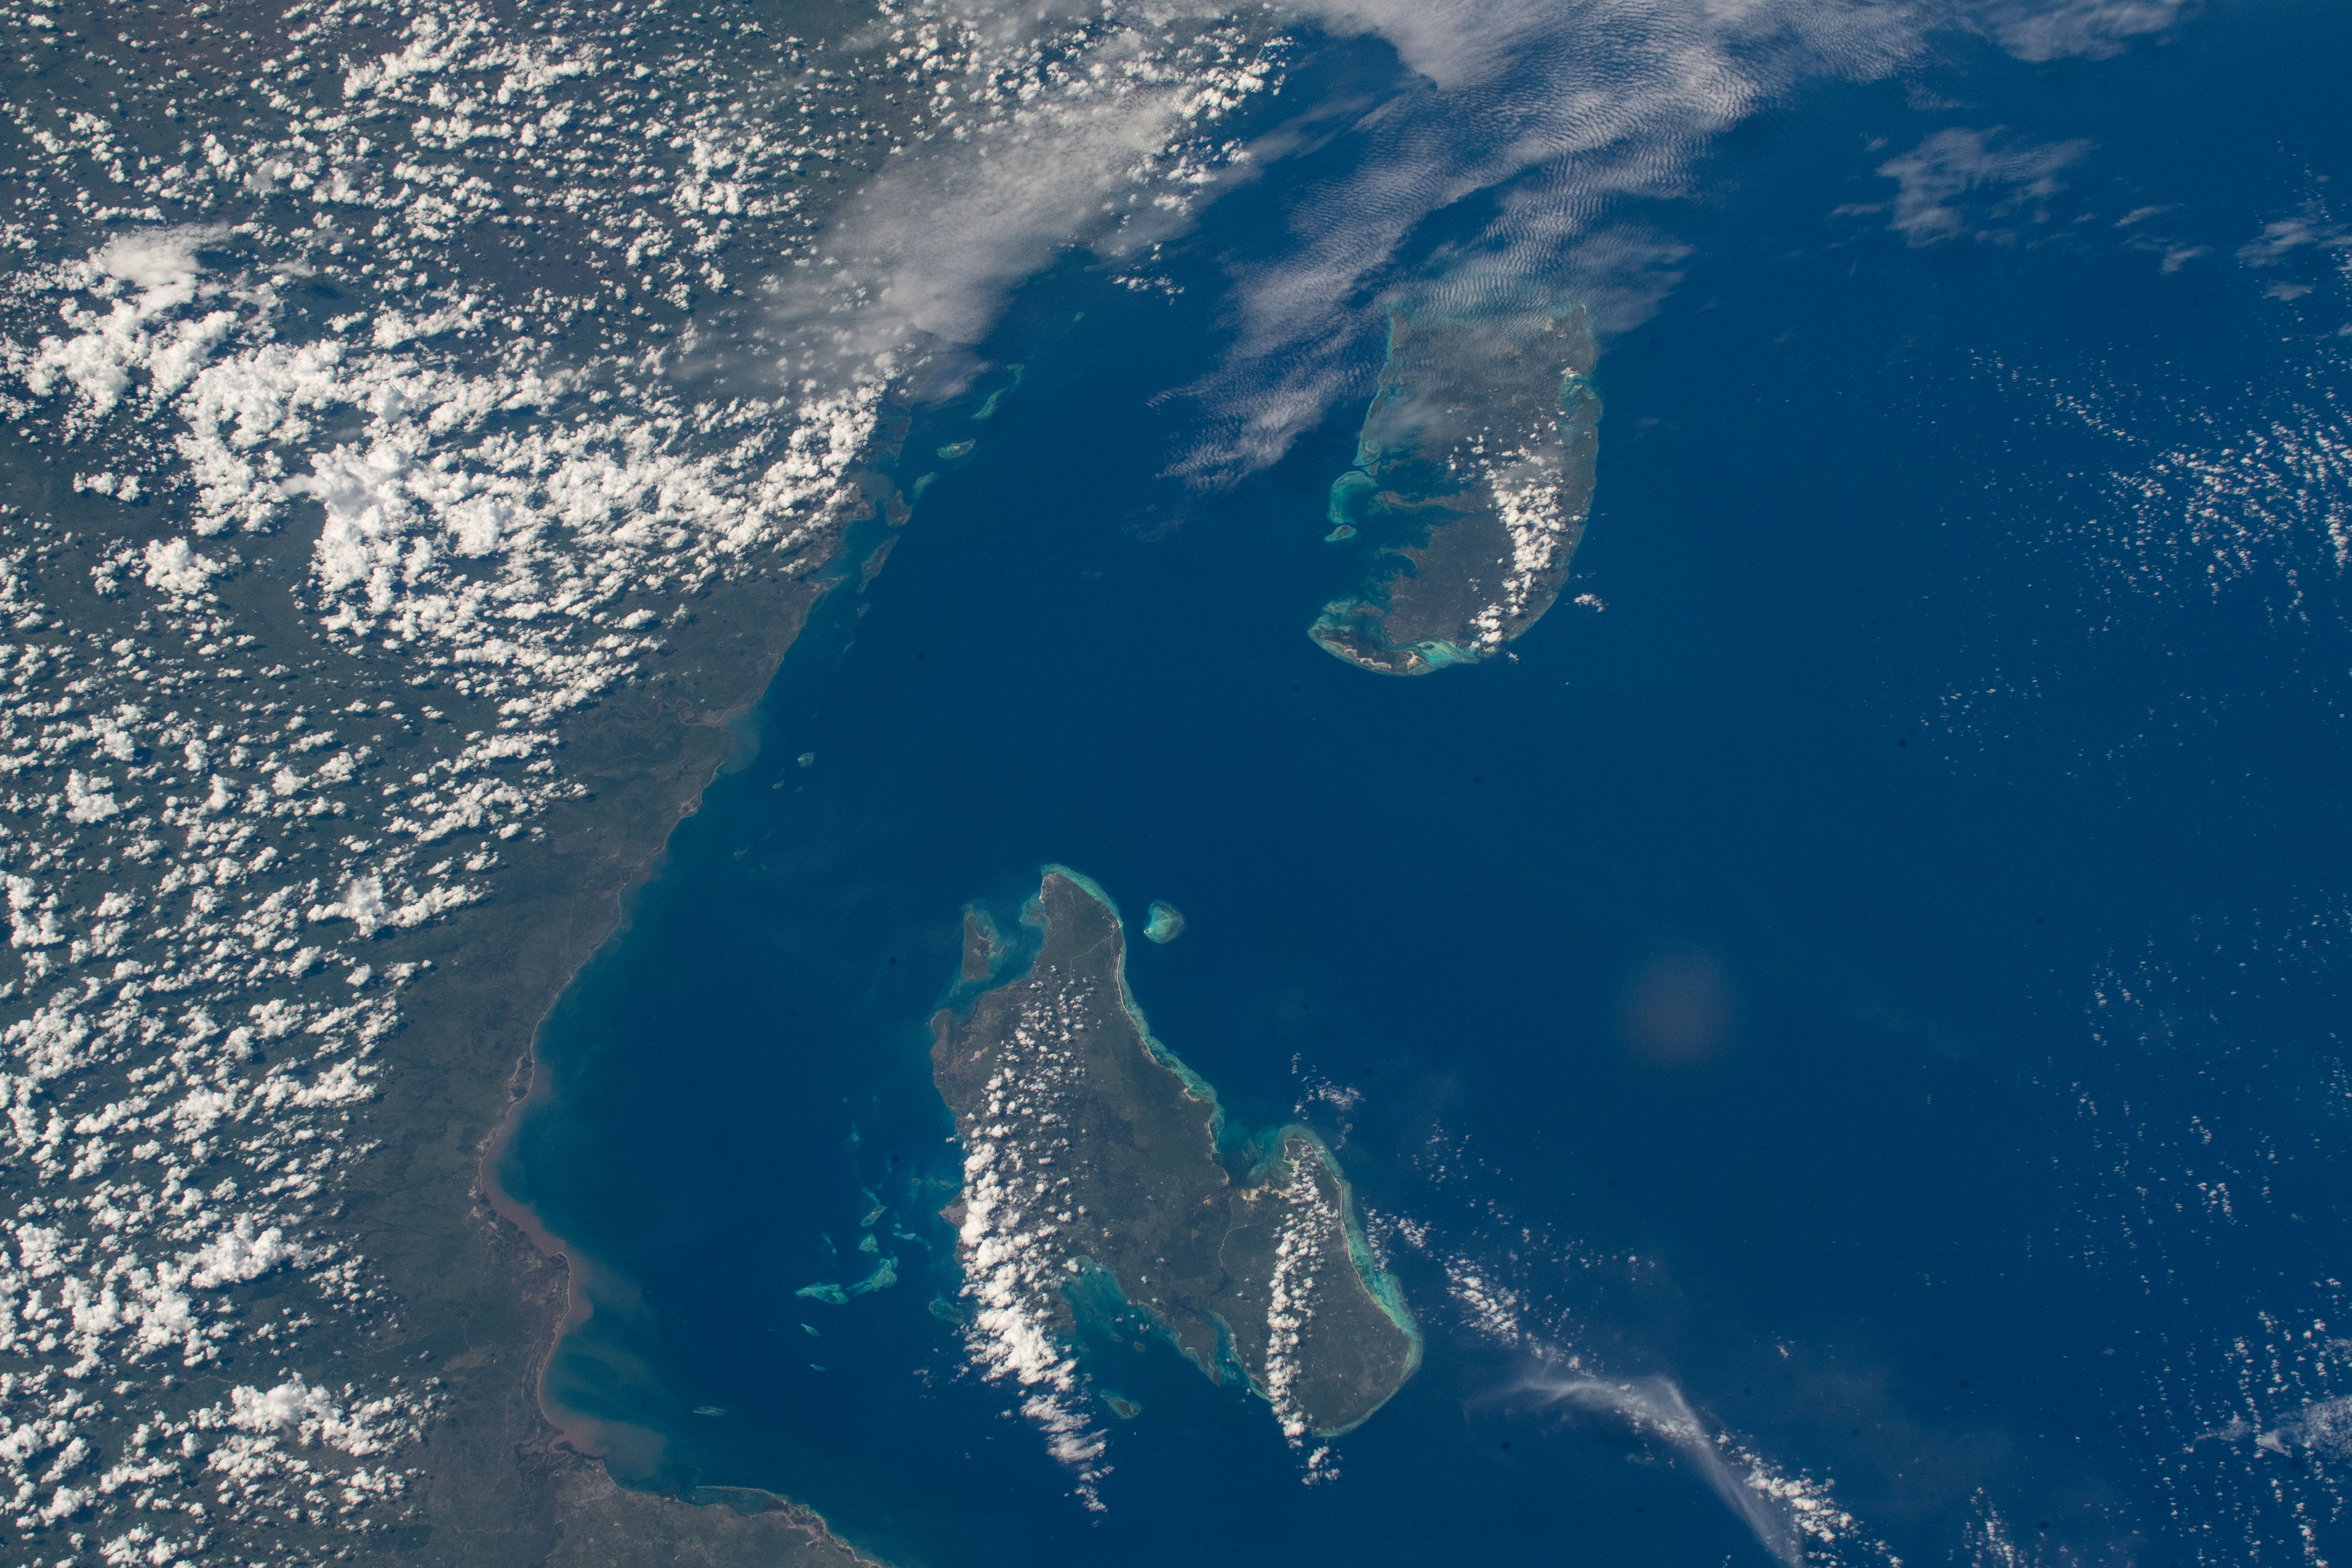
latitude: -5.6
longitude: 39.6
